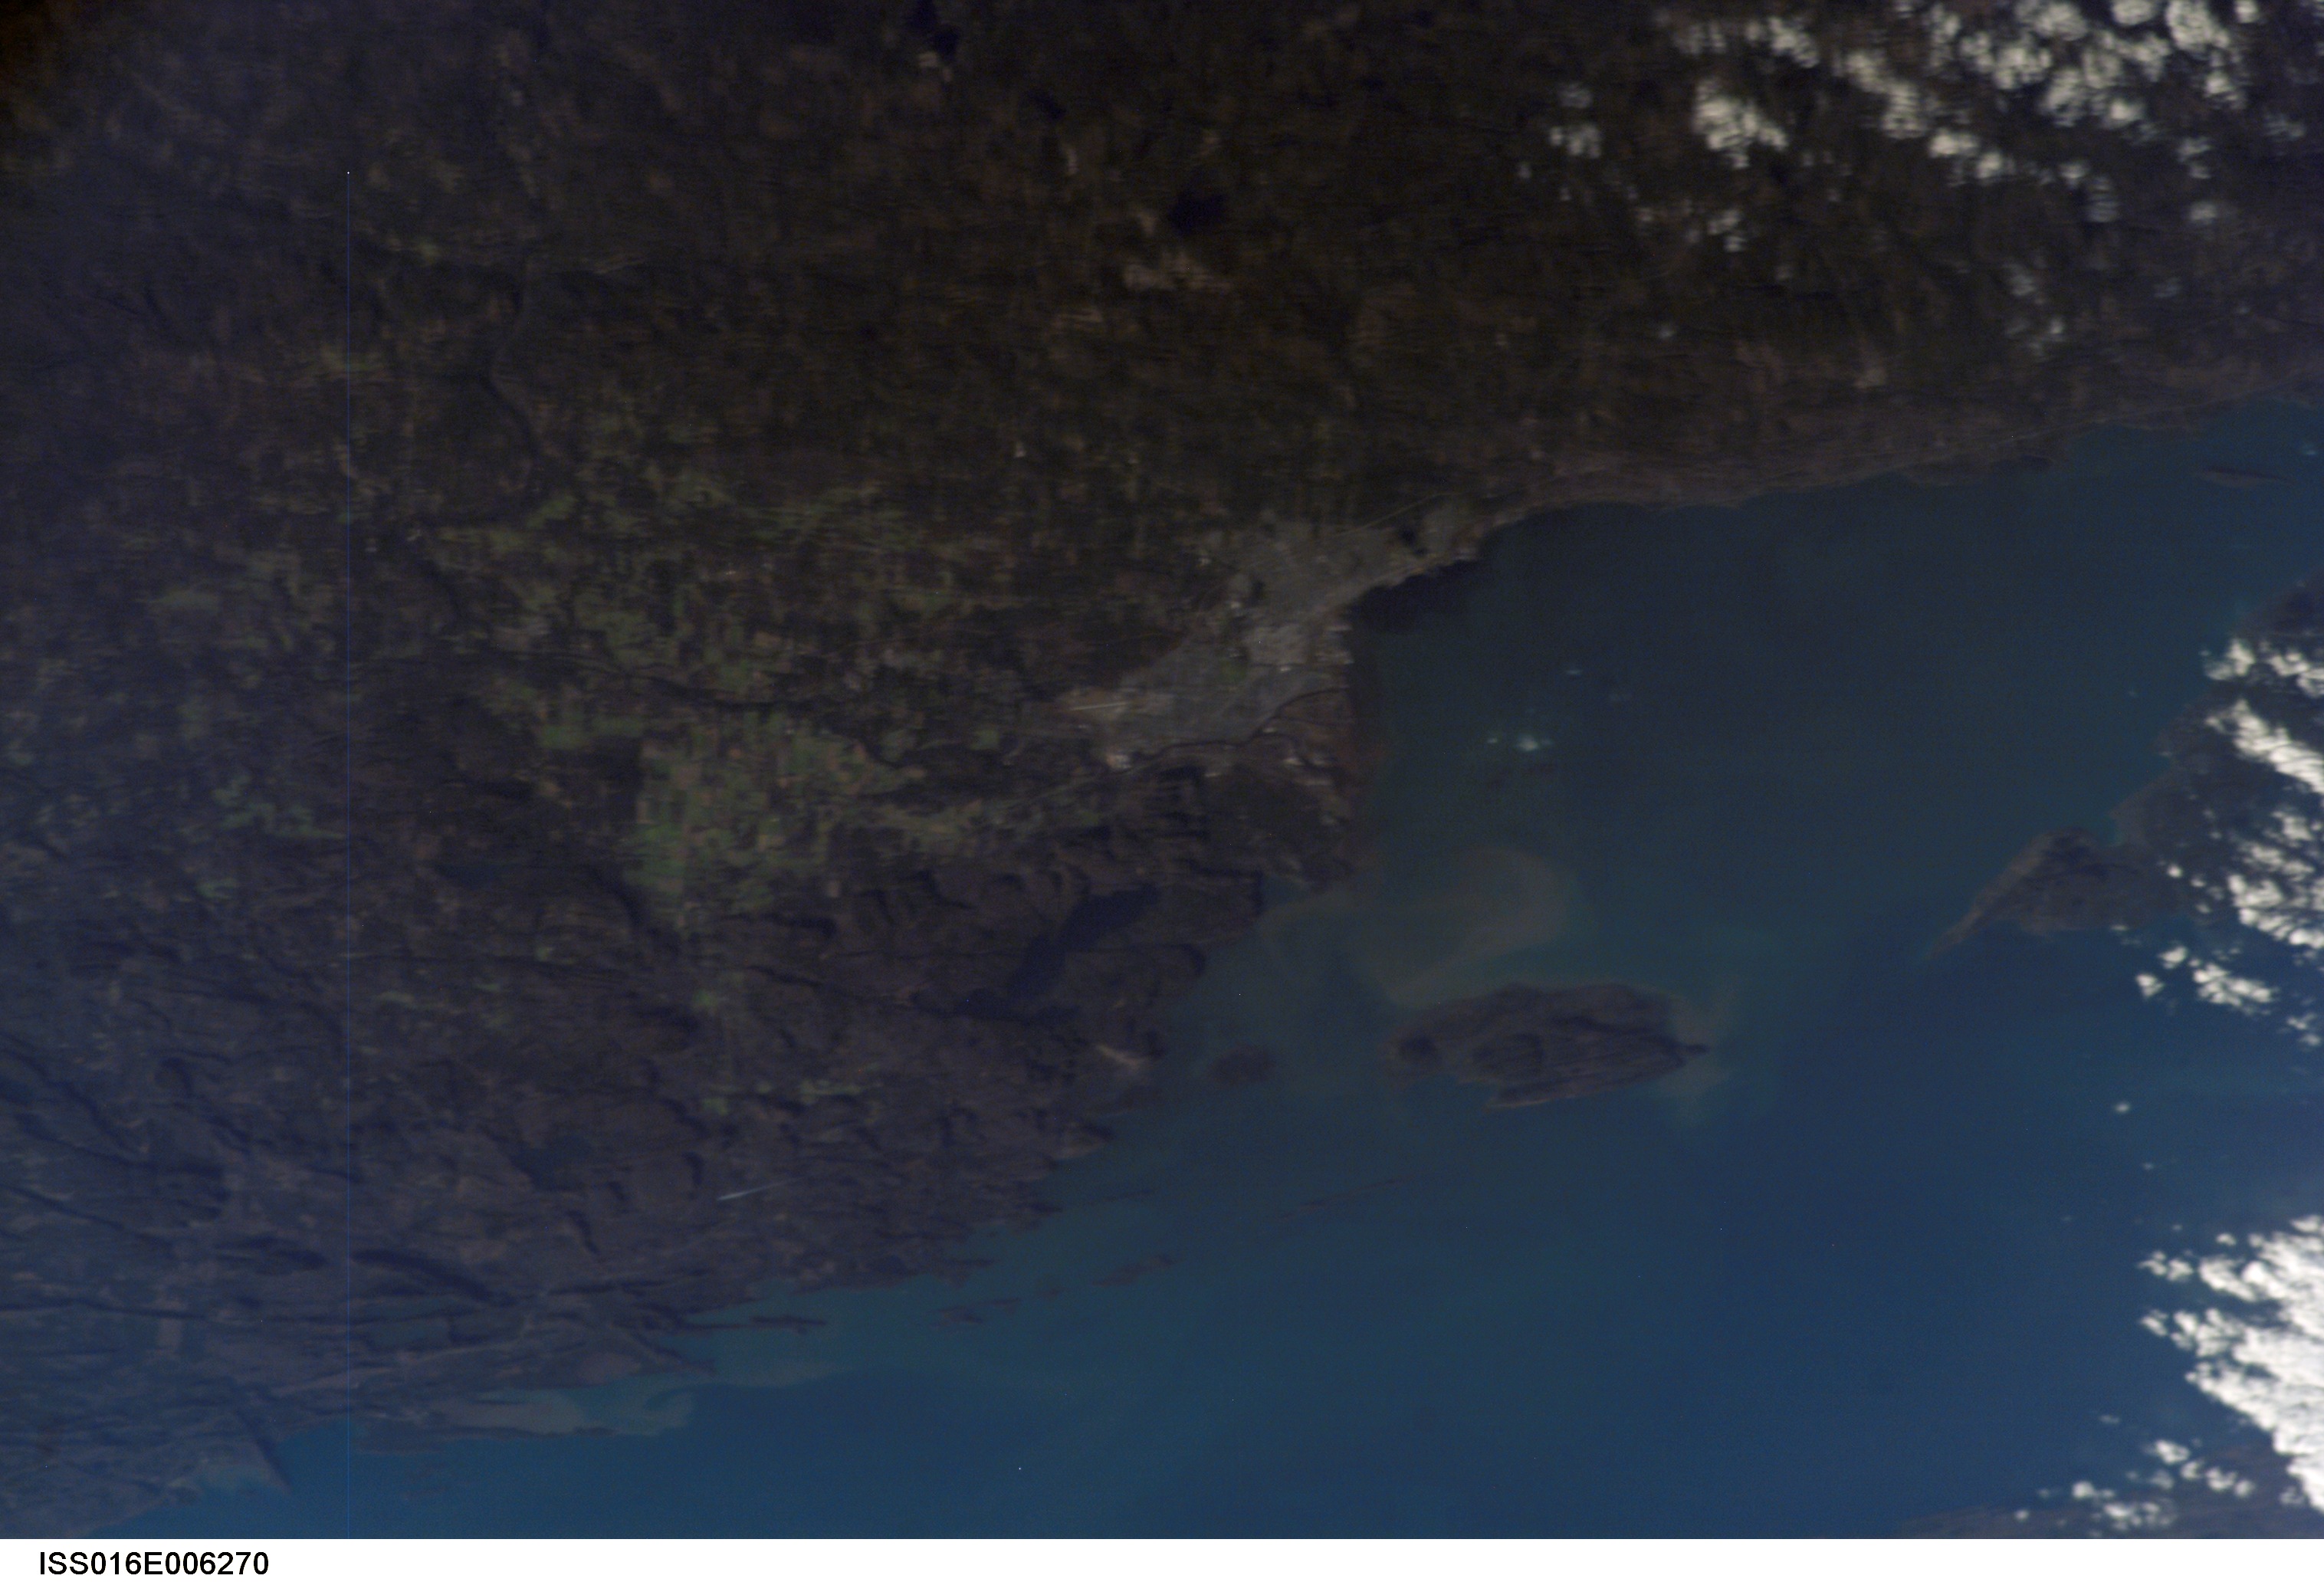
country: CANADA-O
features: LAKE SUPERIOR, THUNDER BAY
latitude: 48.3
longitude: -89.3
